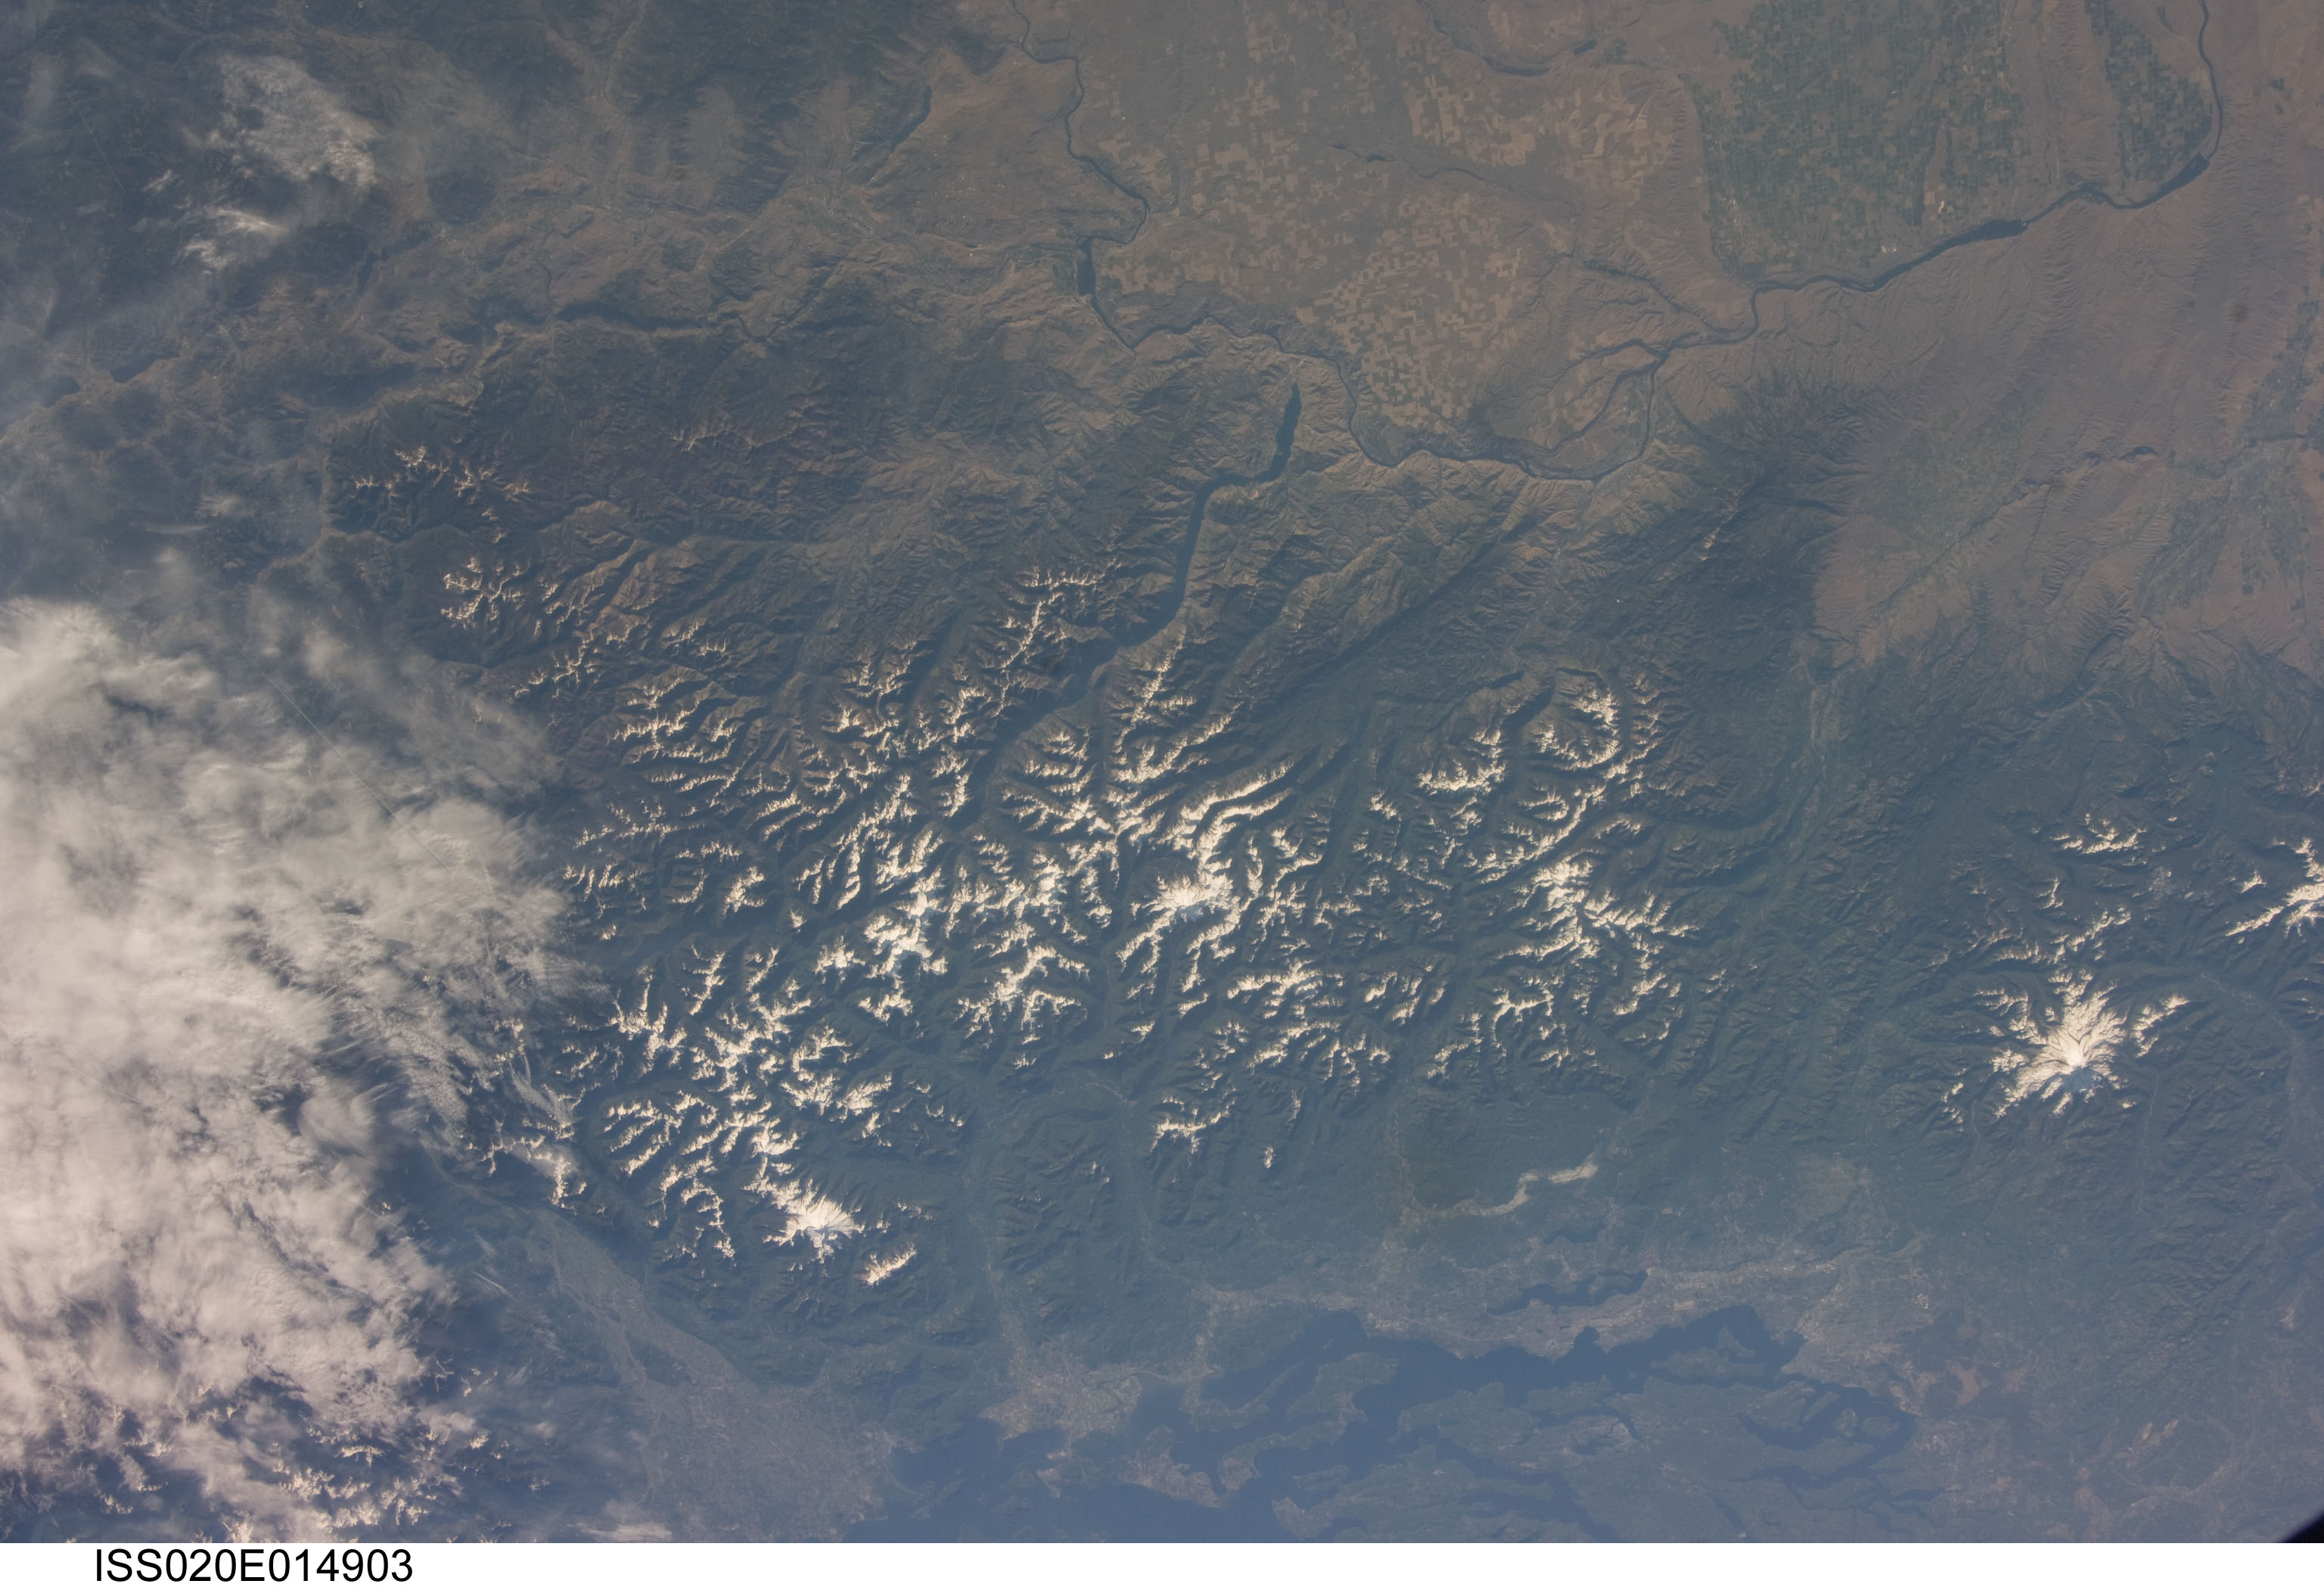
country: USA-WASHINGTON
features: PUGET SOUND,COLUMBIA RIVER,BELLINGHAM,LAKE CHELAN,LAKE WASHINGTON,TACOMA,WASHINGTON,LAKE CHELAN; SEATTLE,SEATTLE,MT. BAKER-SNOQUALMIE NATIONAL FOREST,NORTH CASCADES NATIONAL PARK
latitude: 48.0
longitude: -121.0
